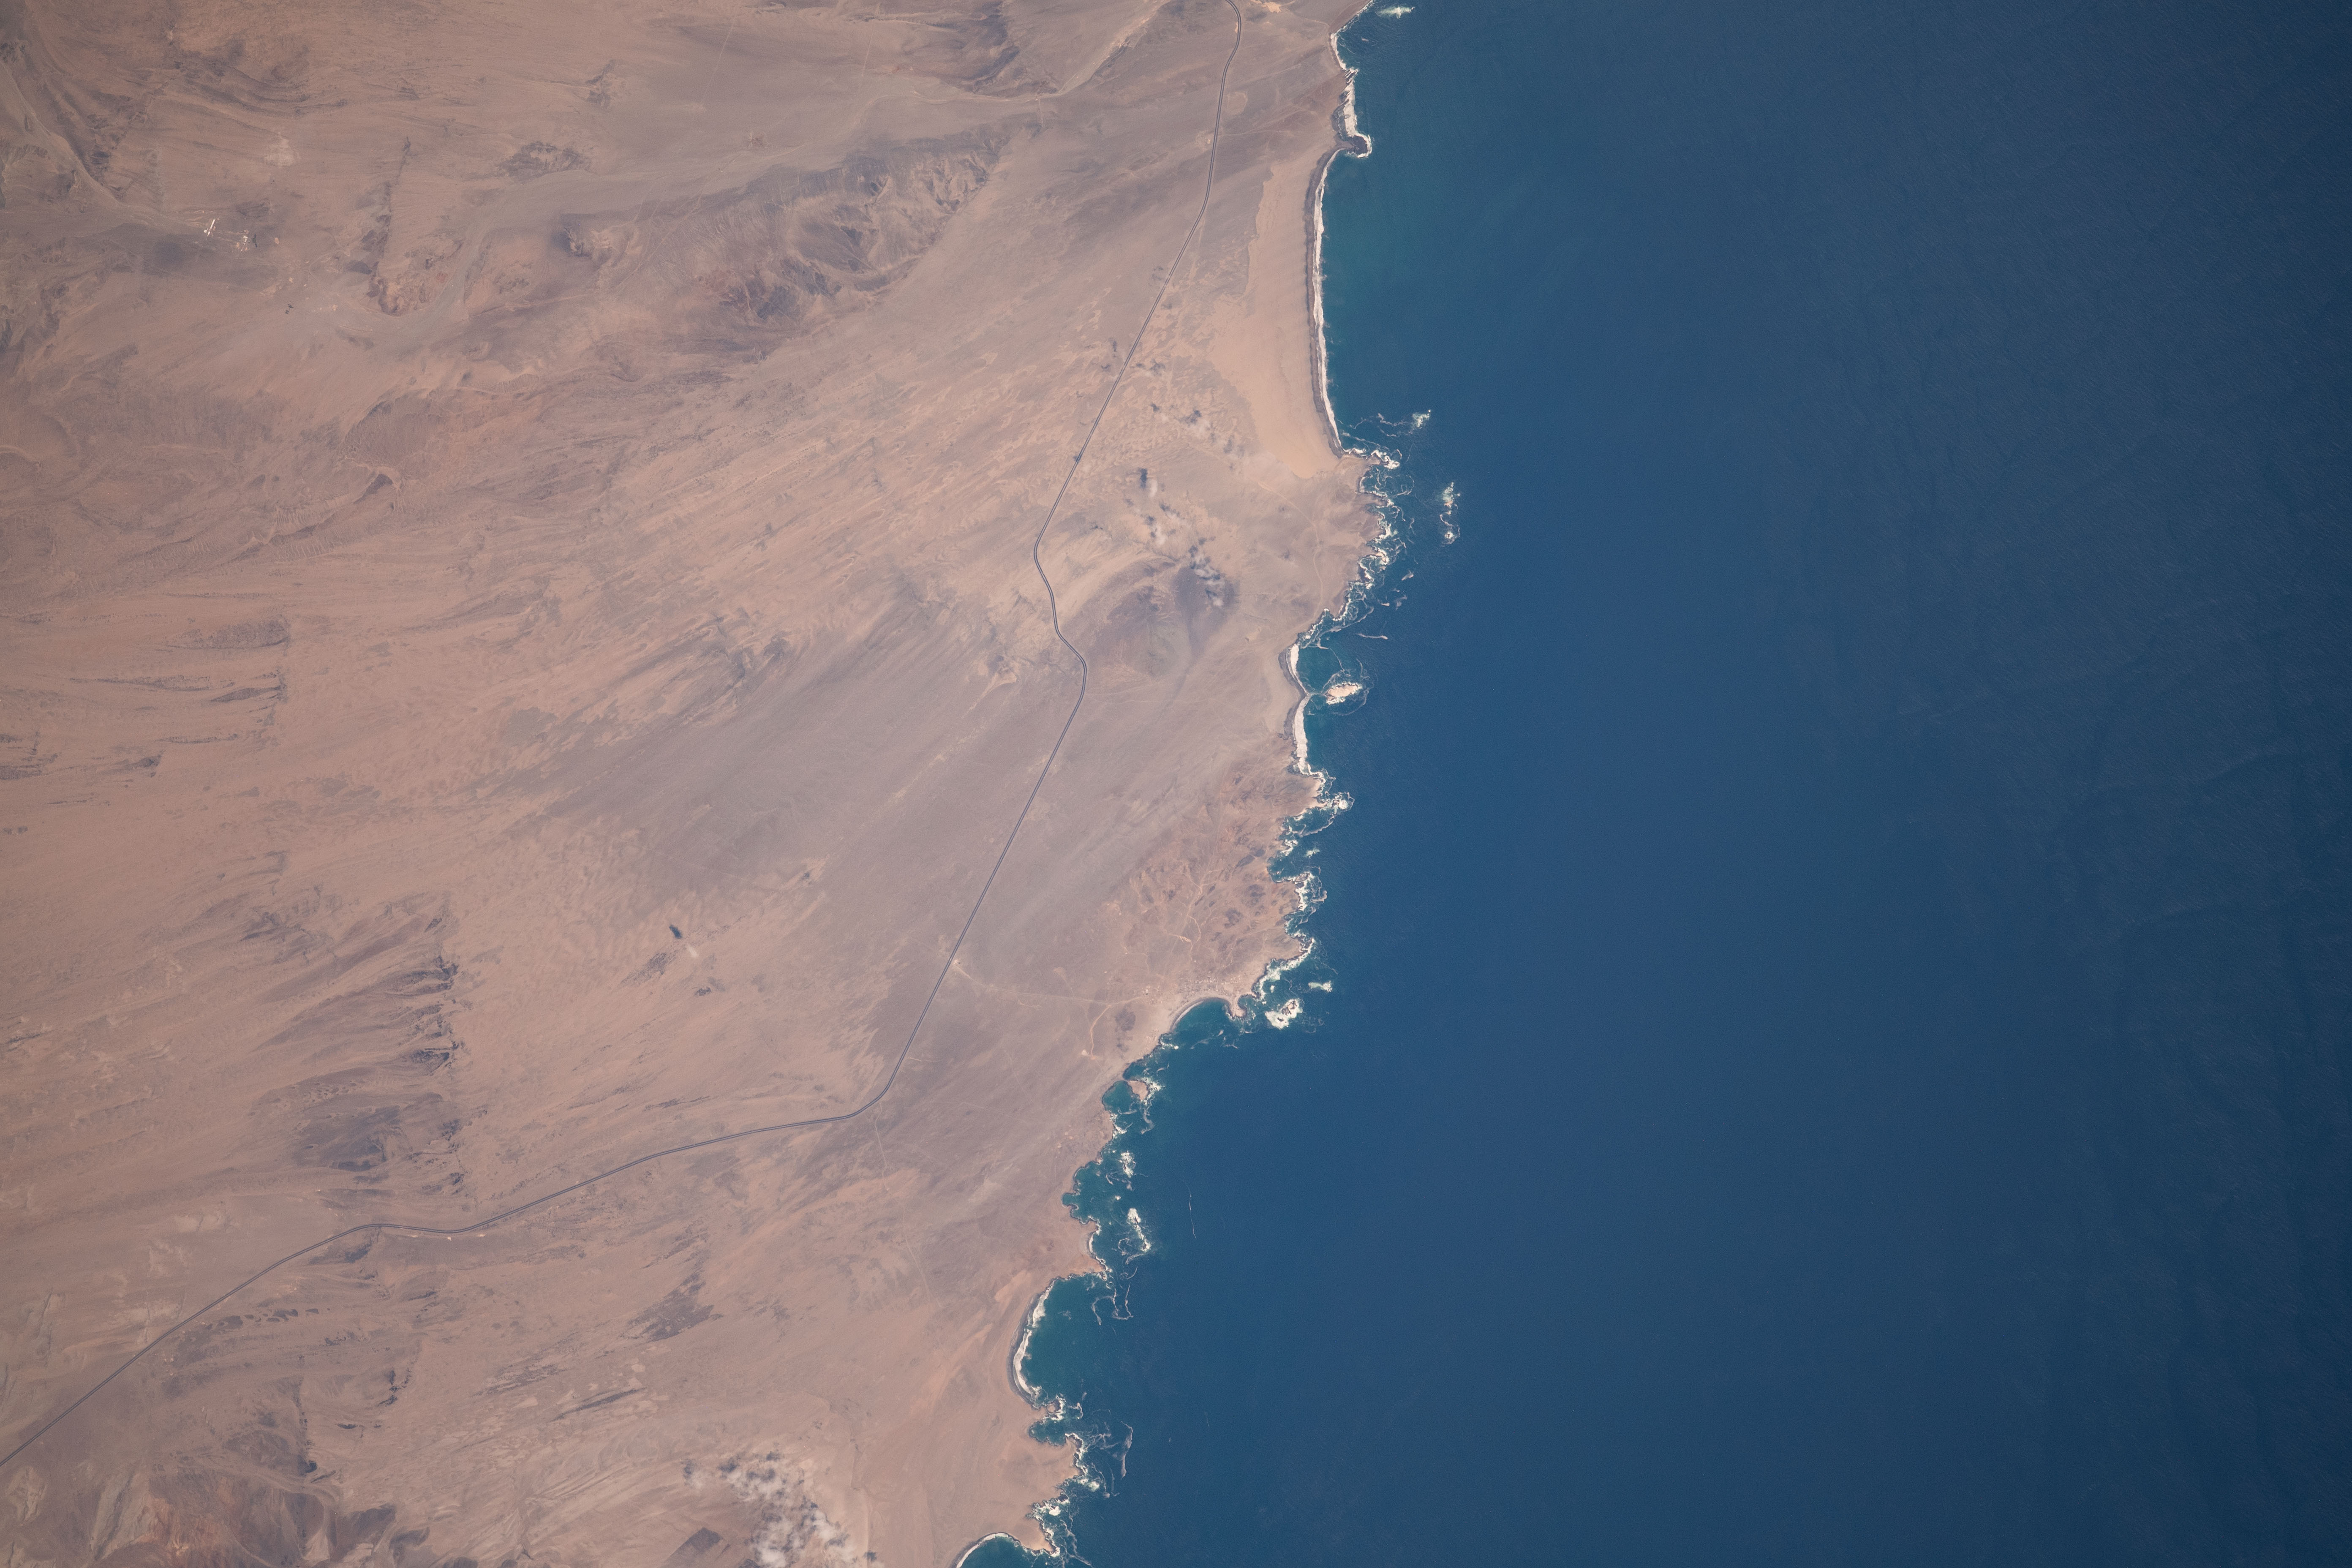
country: PERU
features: PERU
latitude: -9.7
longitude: -78.3
